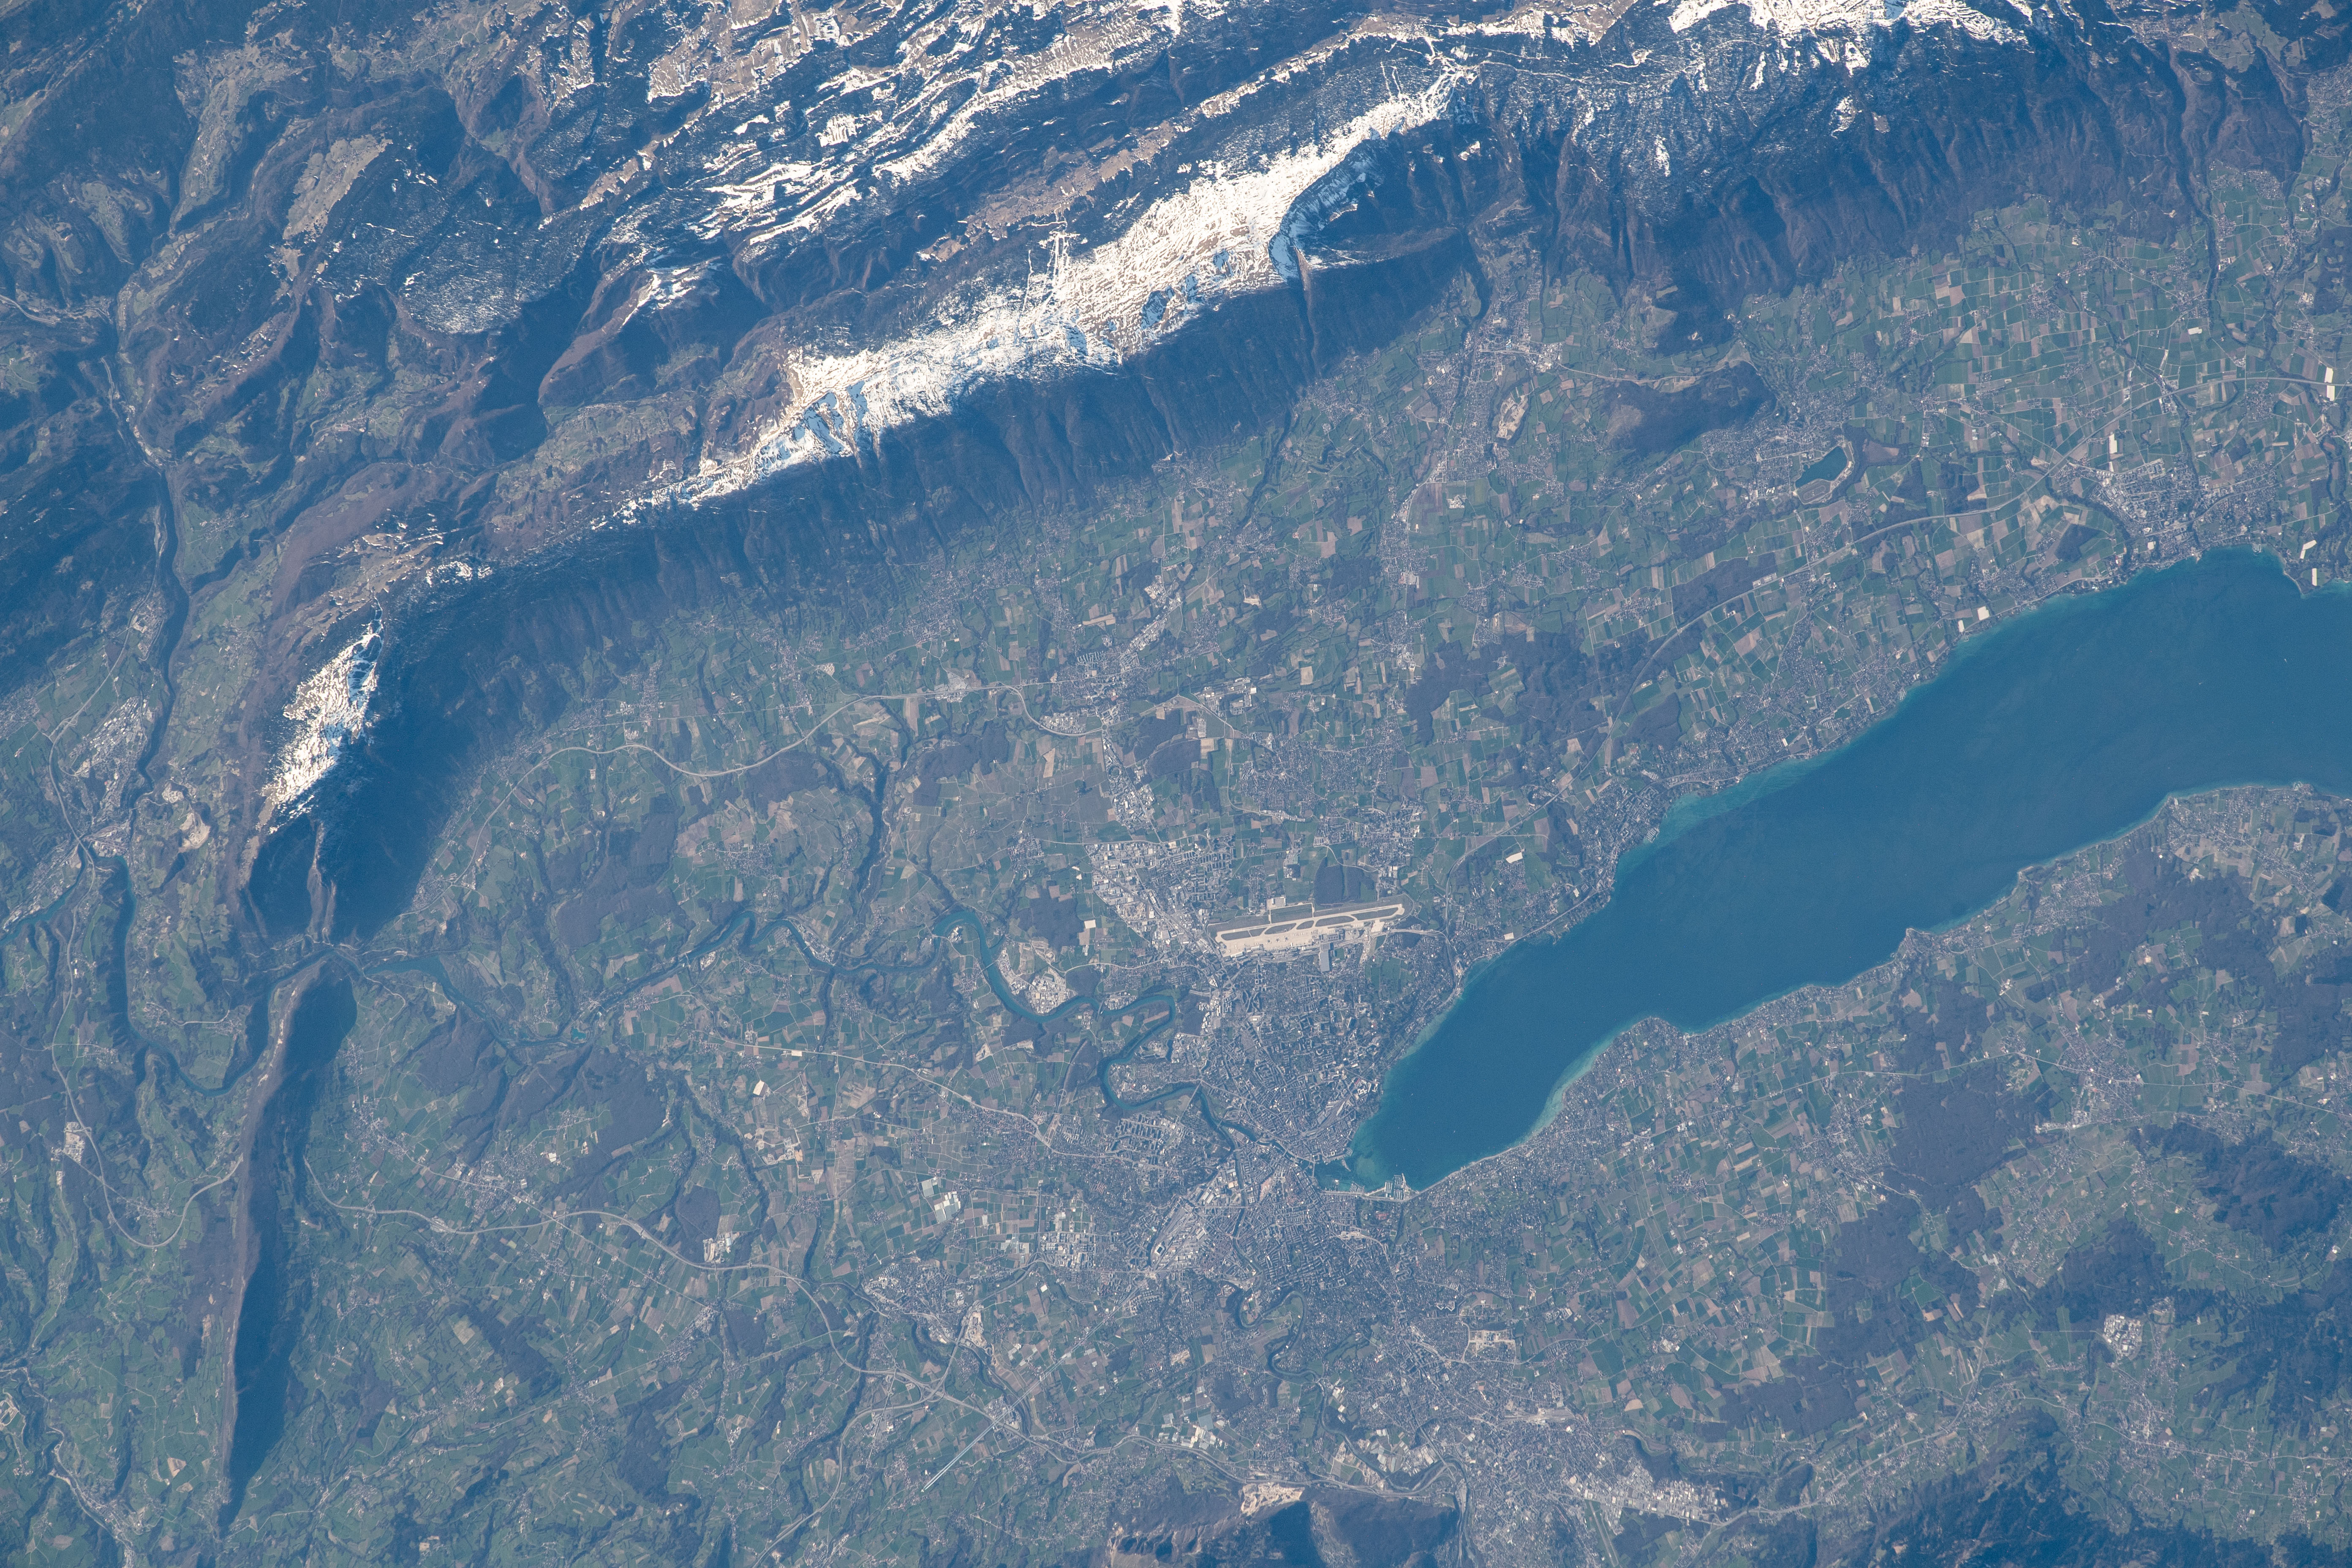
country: FRANCE
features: LEMAN LAKE
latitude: 46.2
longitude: 6.0
